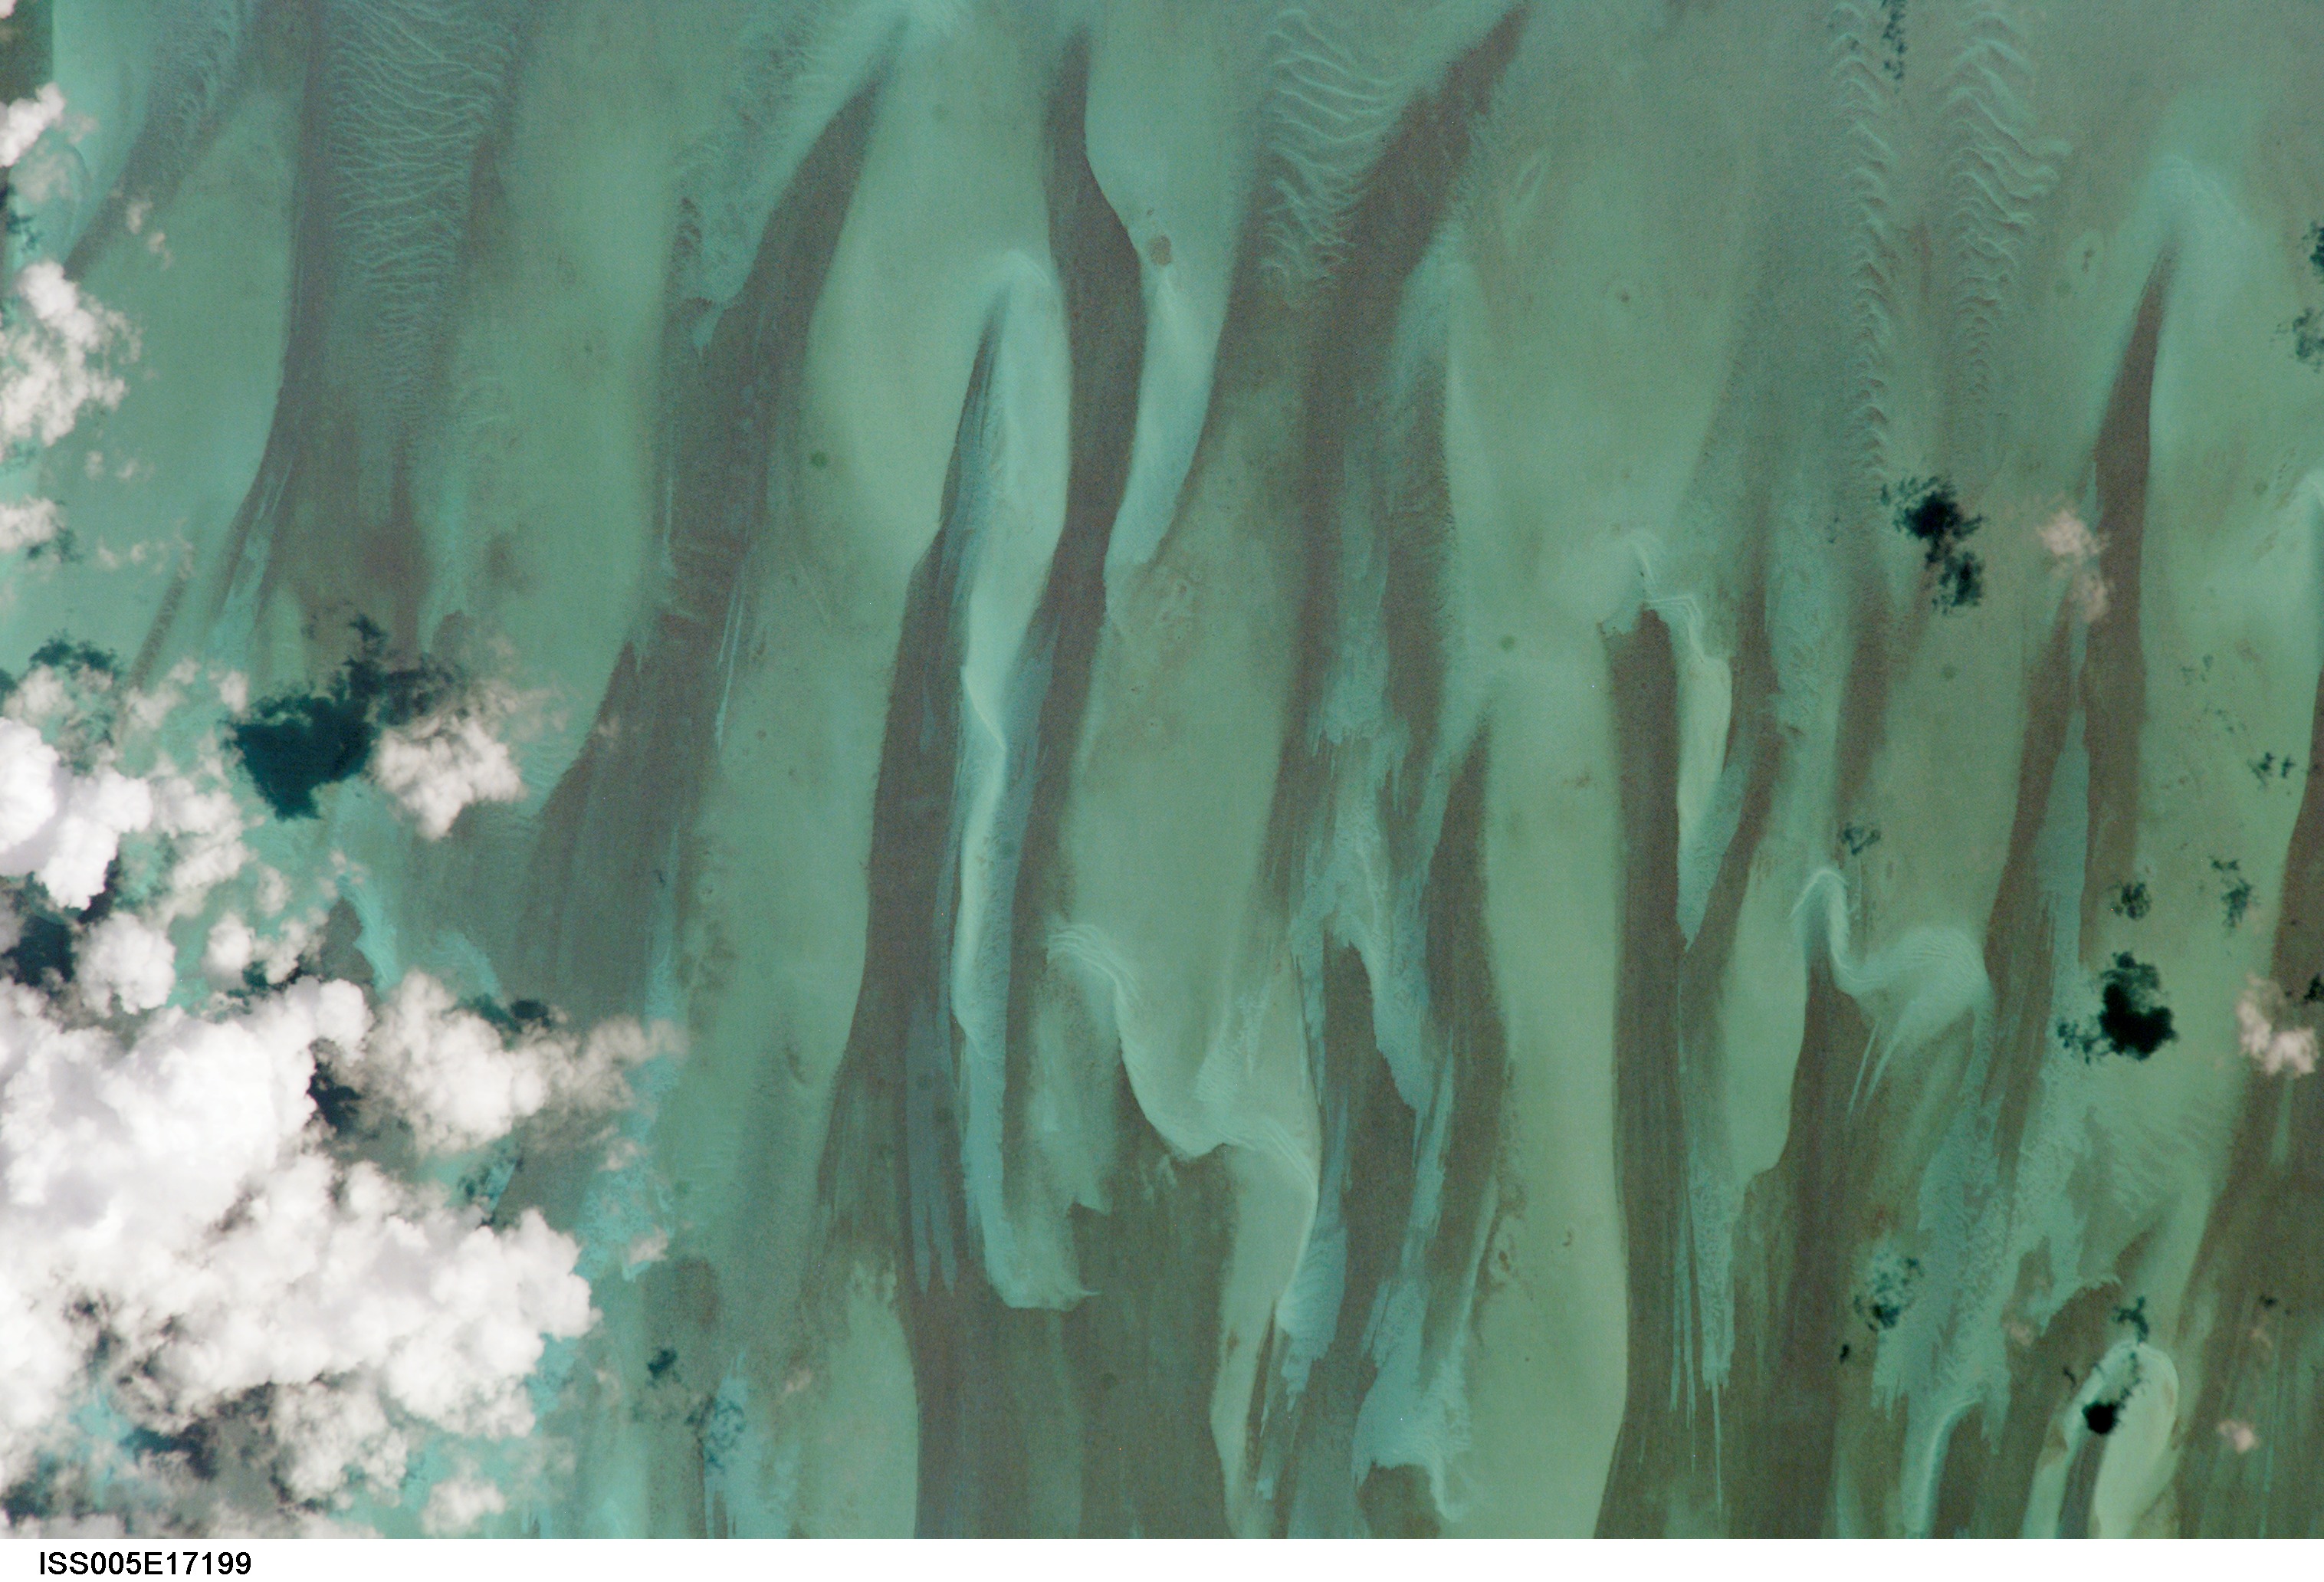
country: BAHAMAS
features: FINLEY CAY REGION
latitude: 25.0
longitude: -76.5
